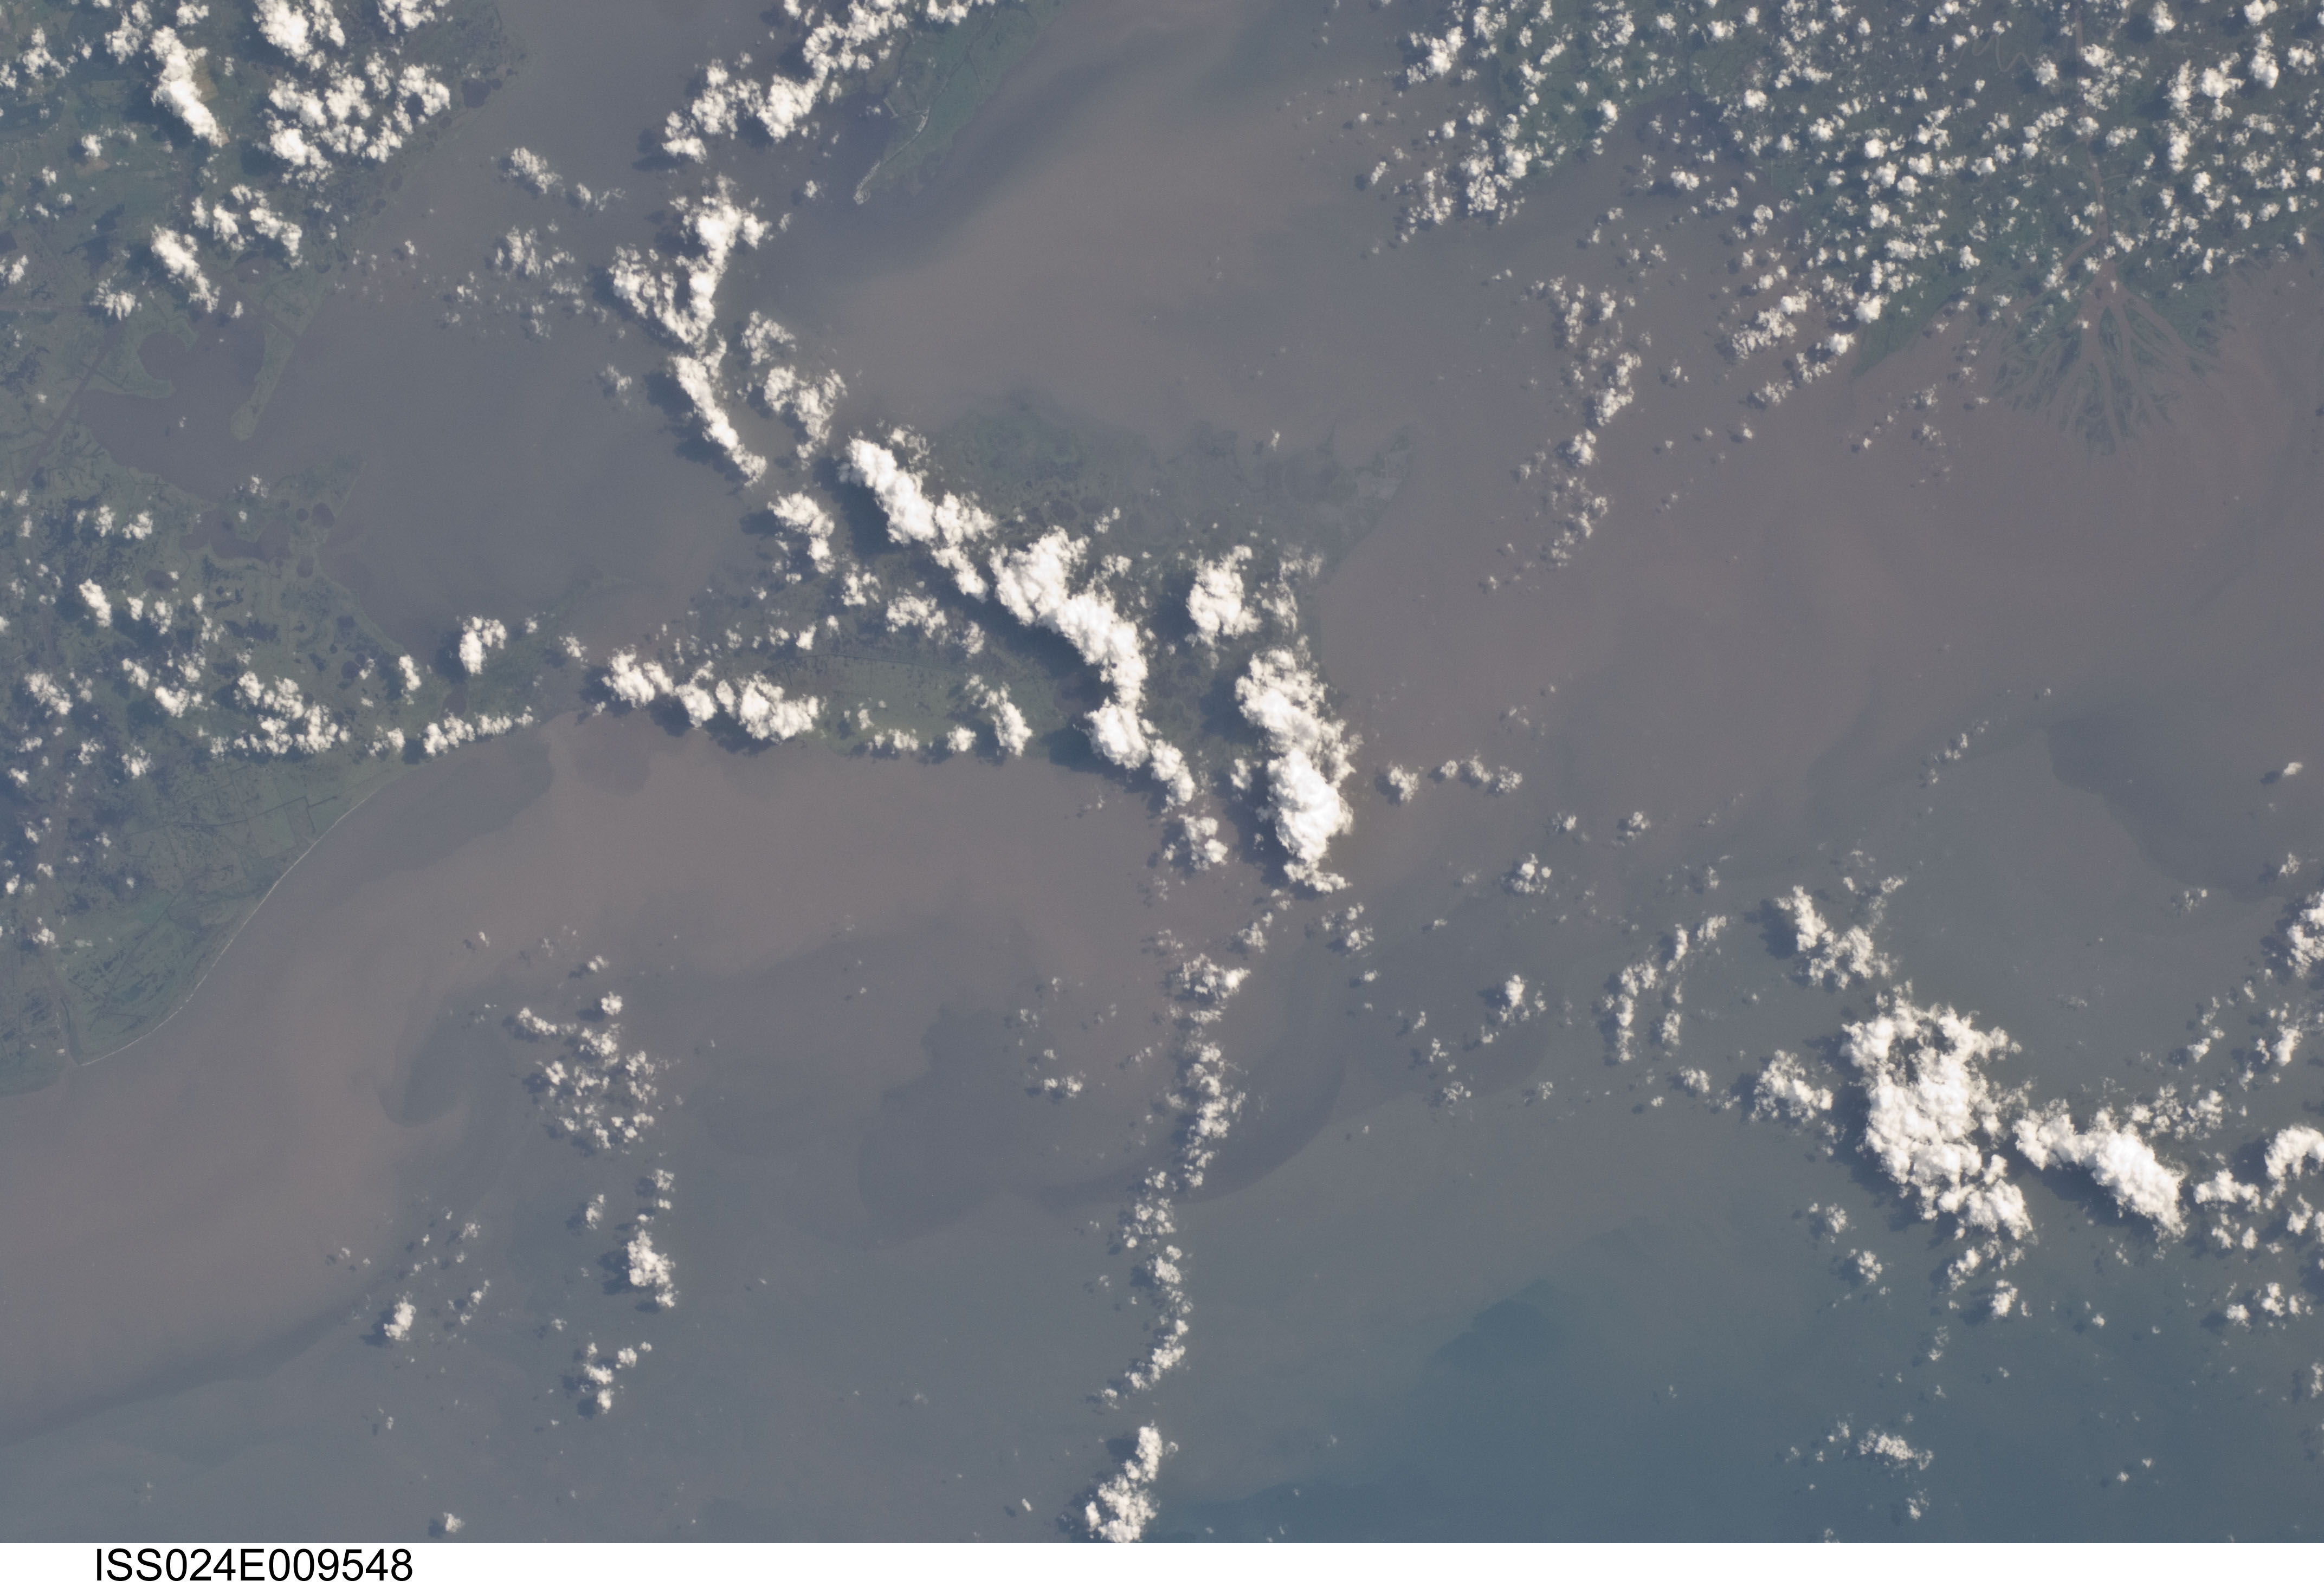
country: USA-LOUISIANA
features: MARSH I., W. & E. COTE BLANCHE BAYS, VERMILION B., ATCHAFALAYA B., SED.
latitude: 29.5
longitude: -91.8
